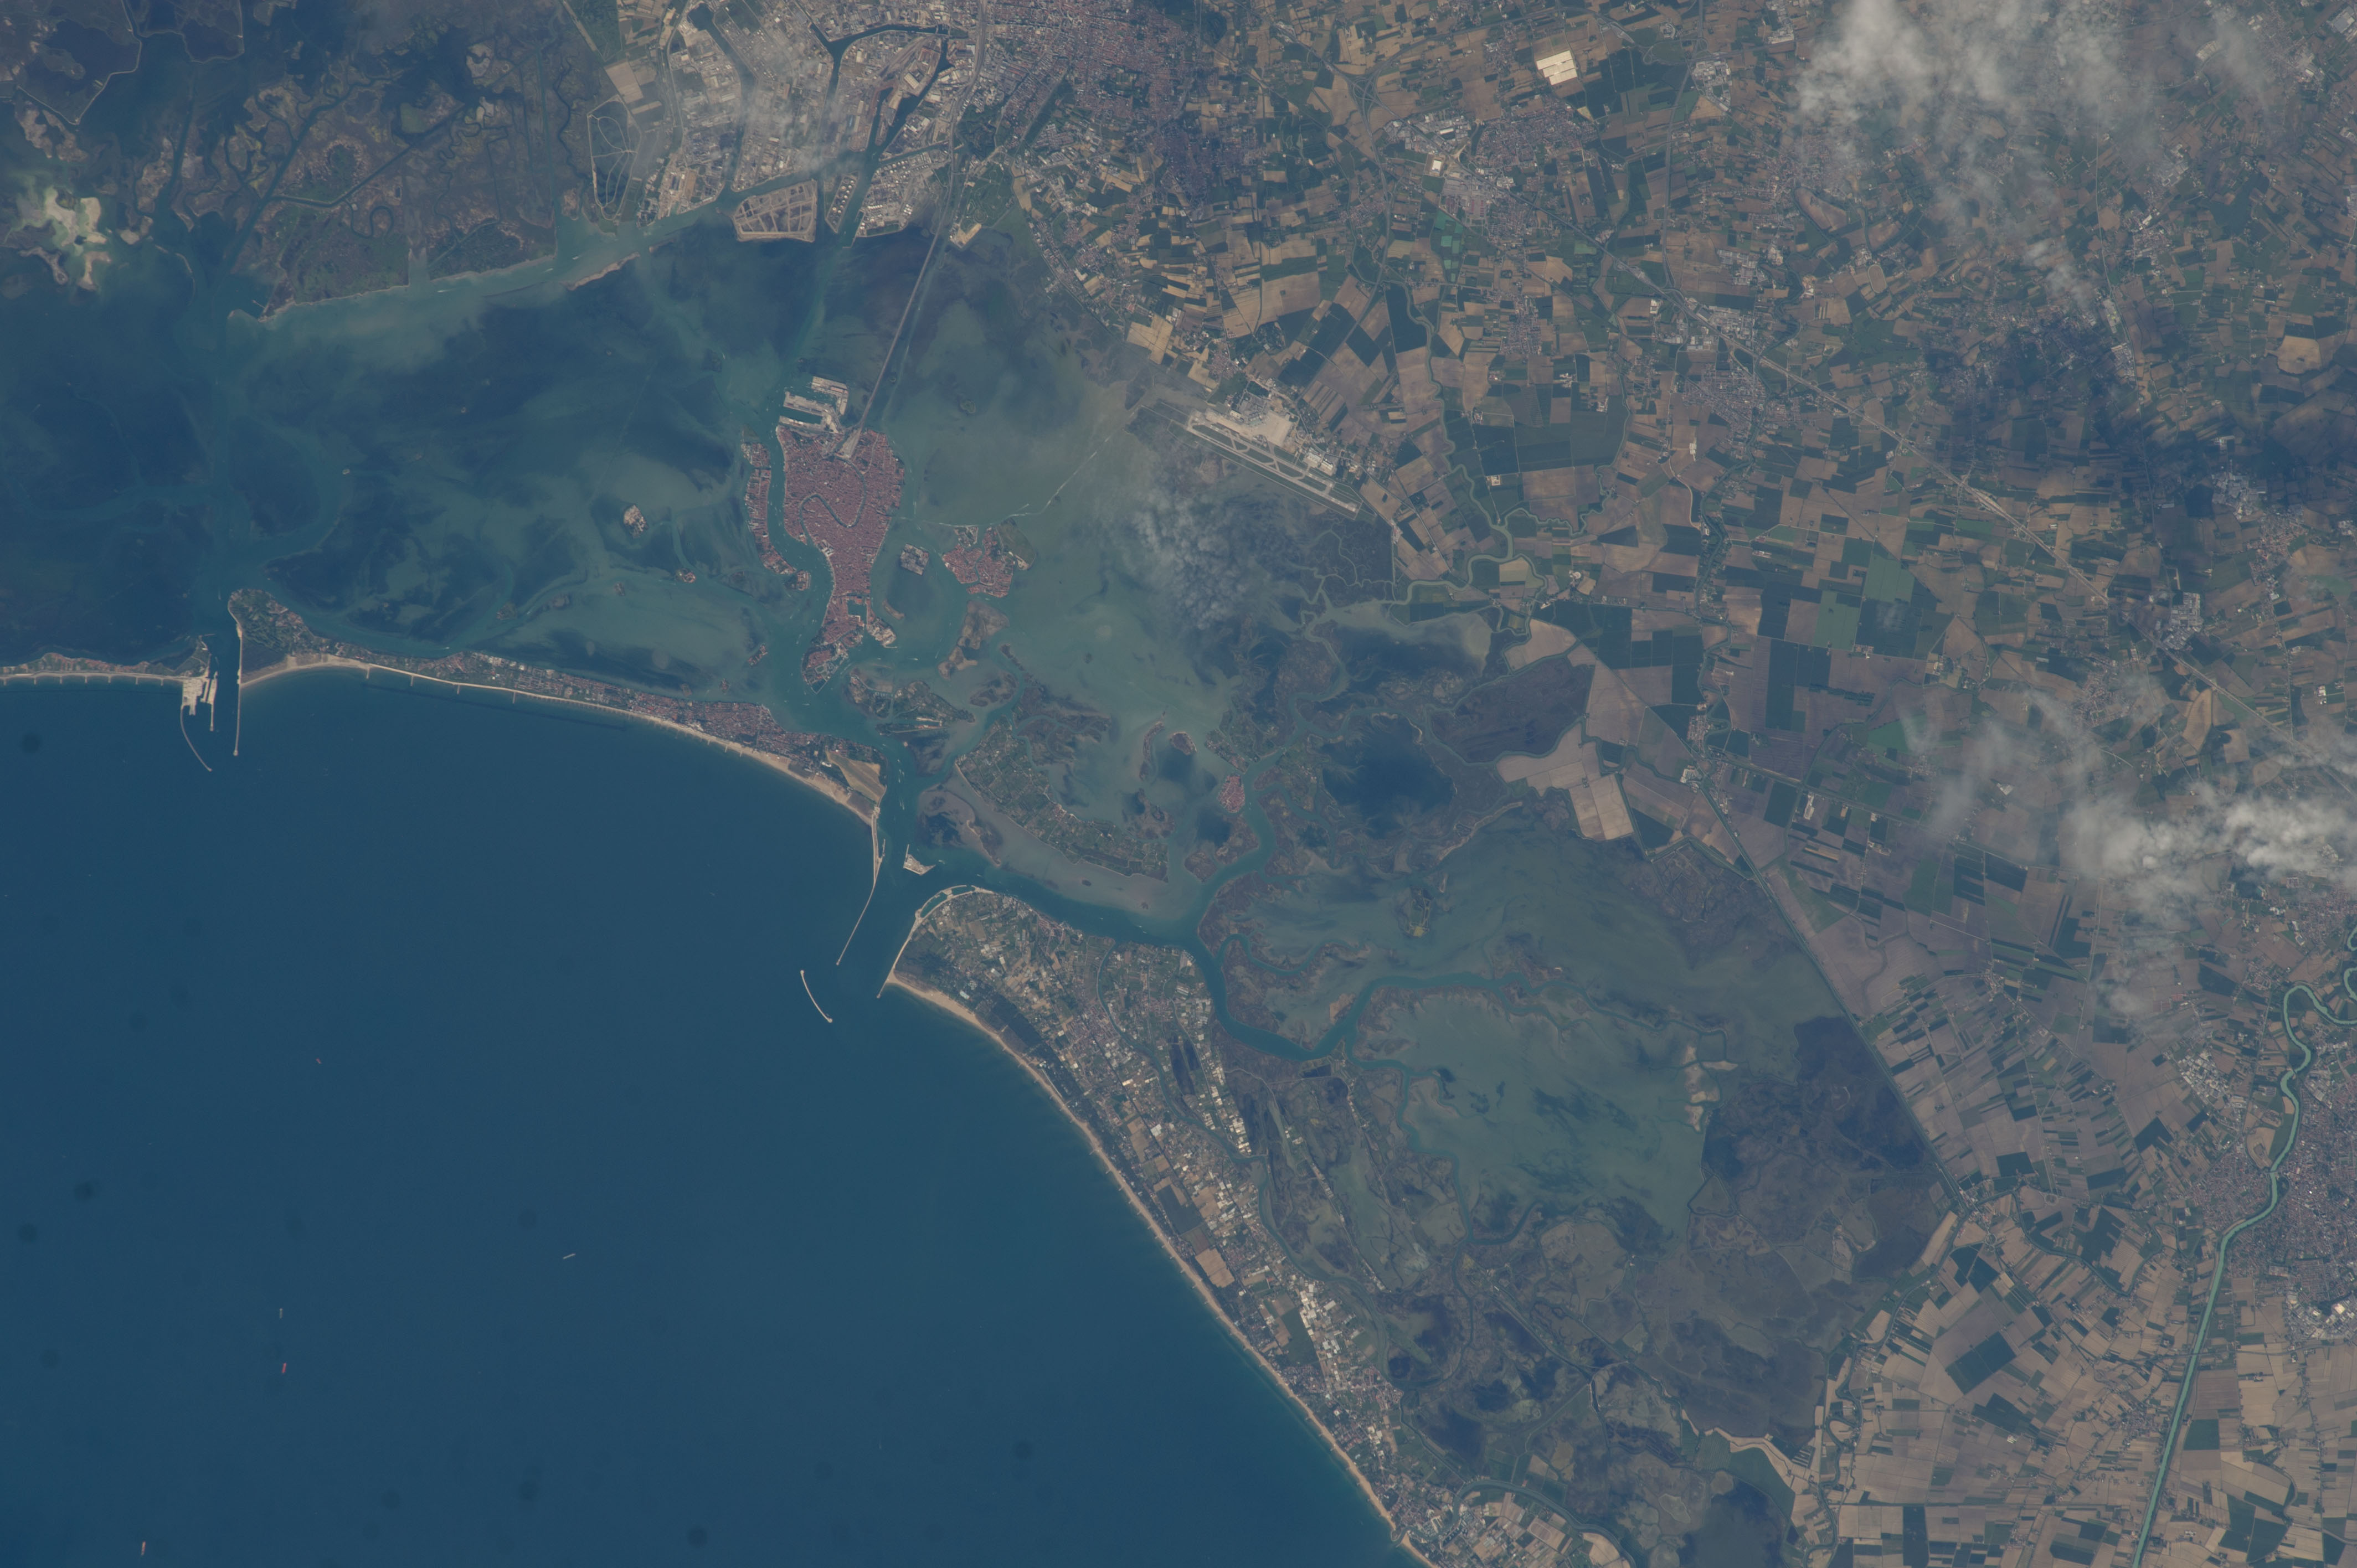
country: ITALY
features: VENETIAN LAGOON, CHIOGGIA CIY, VENICE CITY
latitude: 45.5
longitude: 12.4
